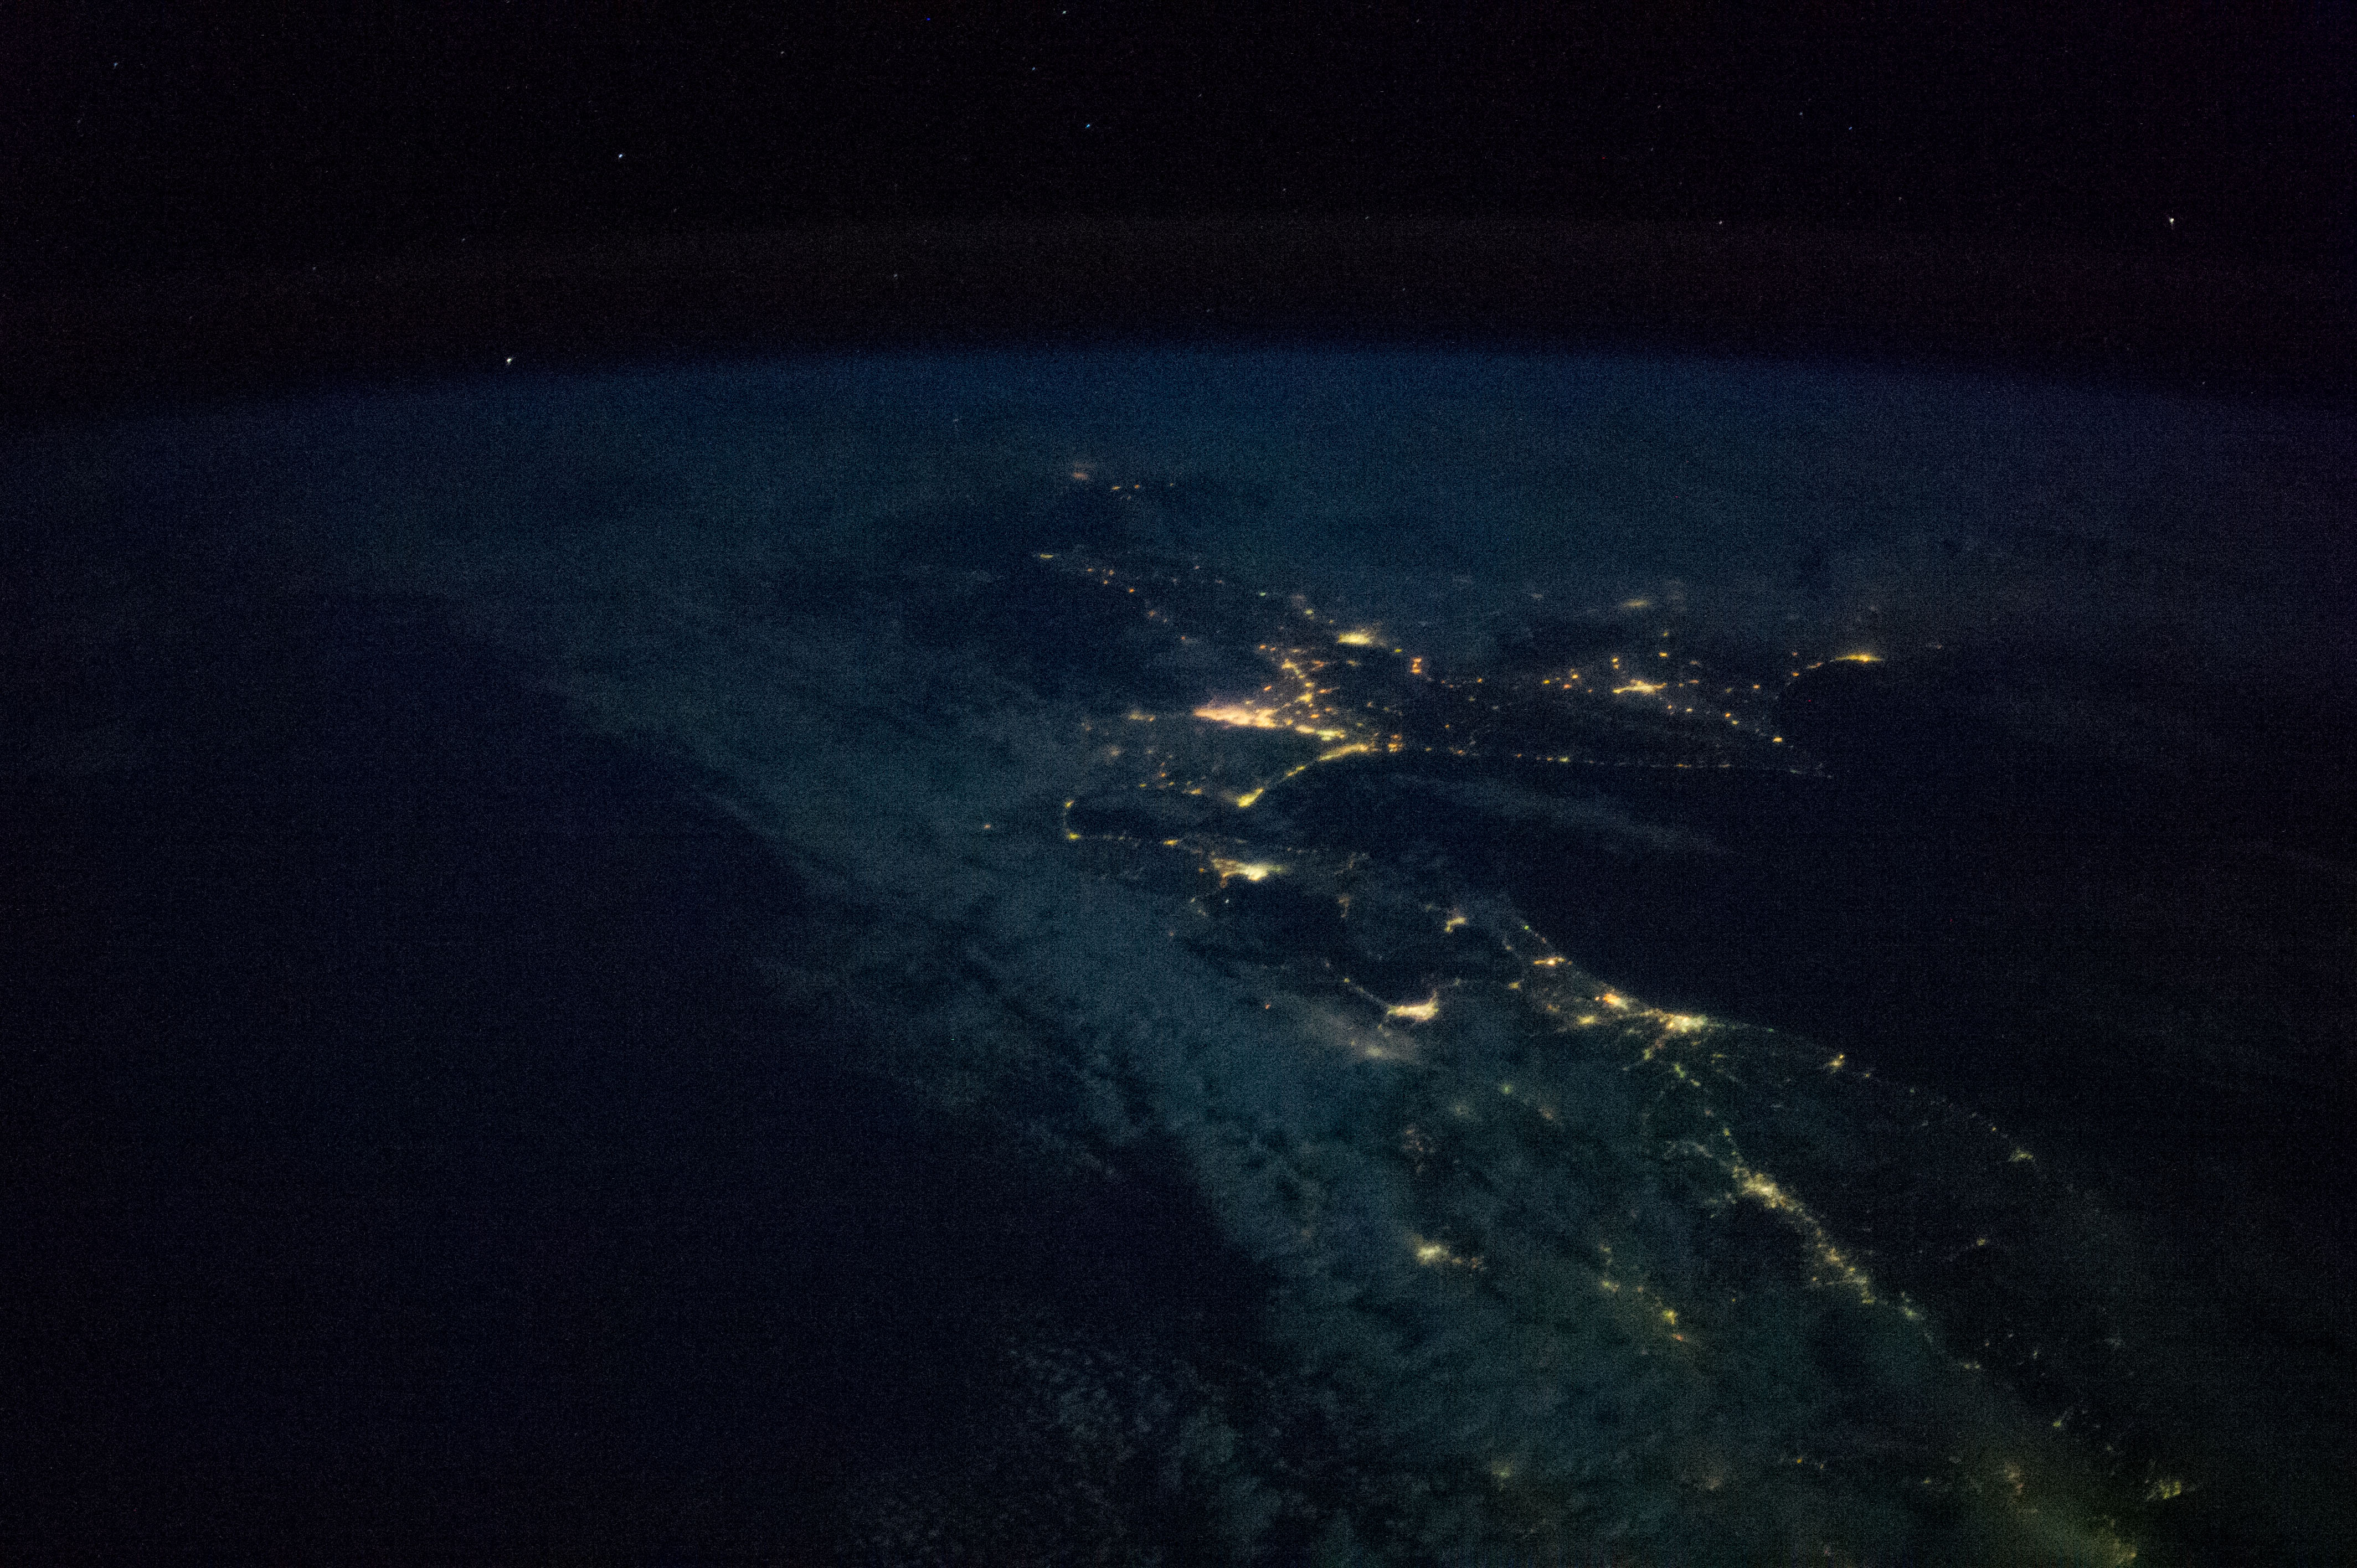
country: JAPAN
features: SEA OF JAPAN, SETANA, HAKODATE, NIGHTLIGHTS, EARTH LIMB
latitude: 42.2
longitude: 140.1
